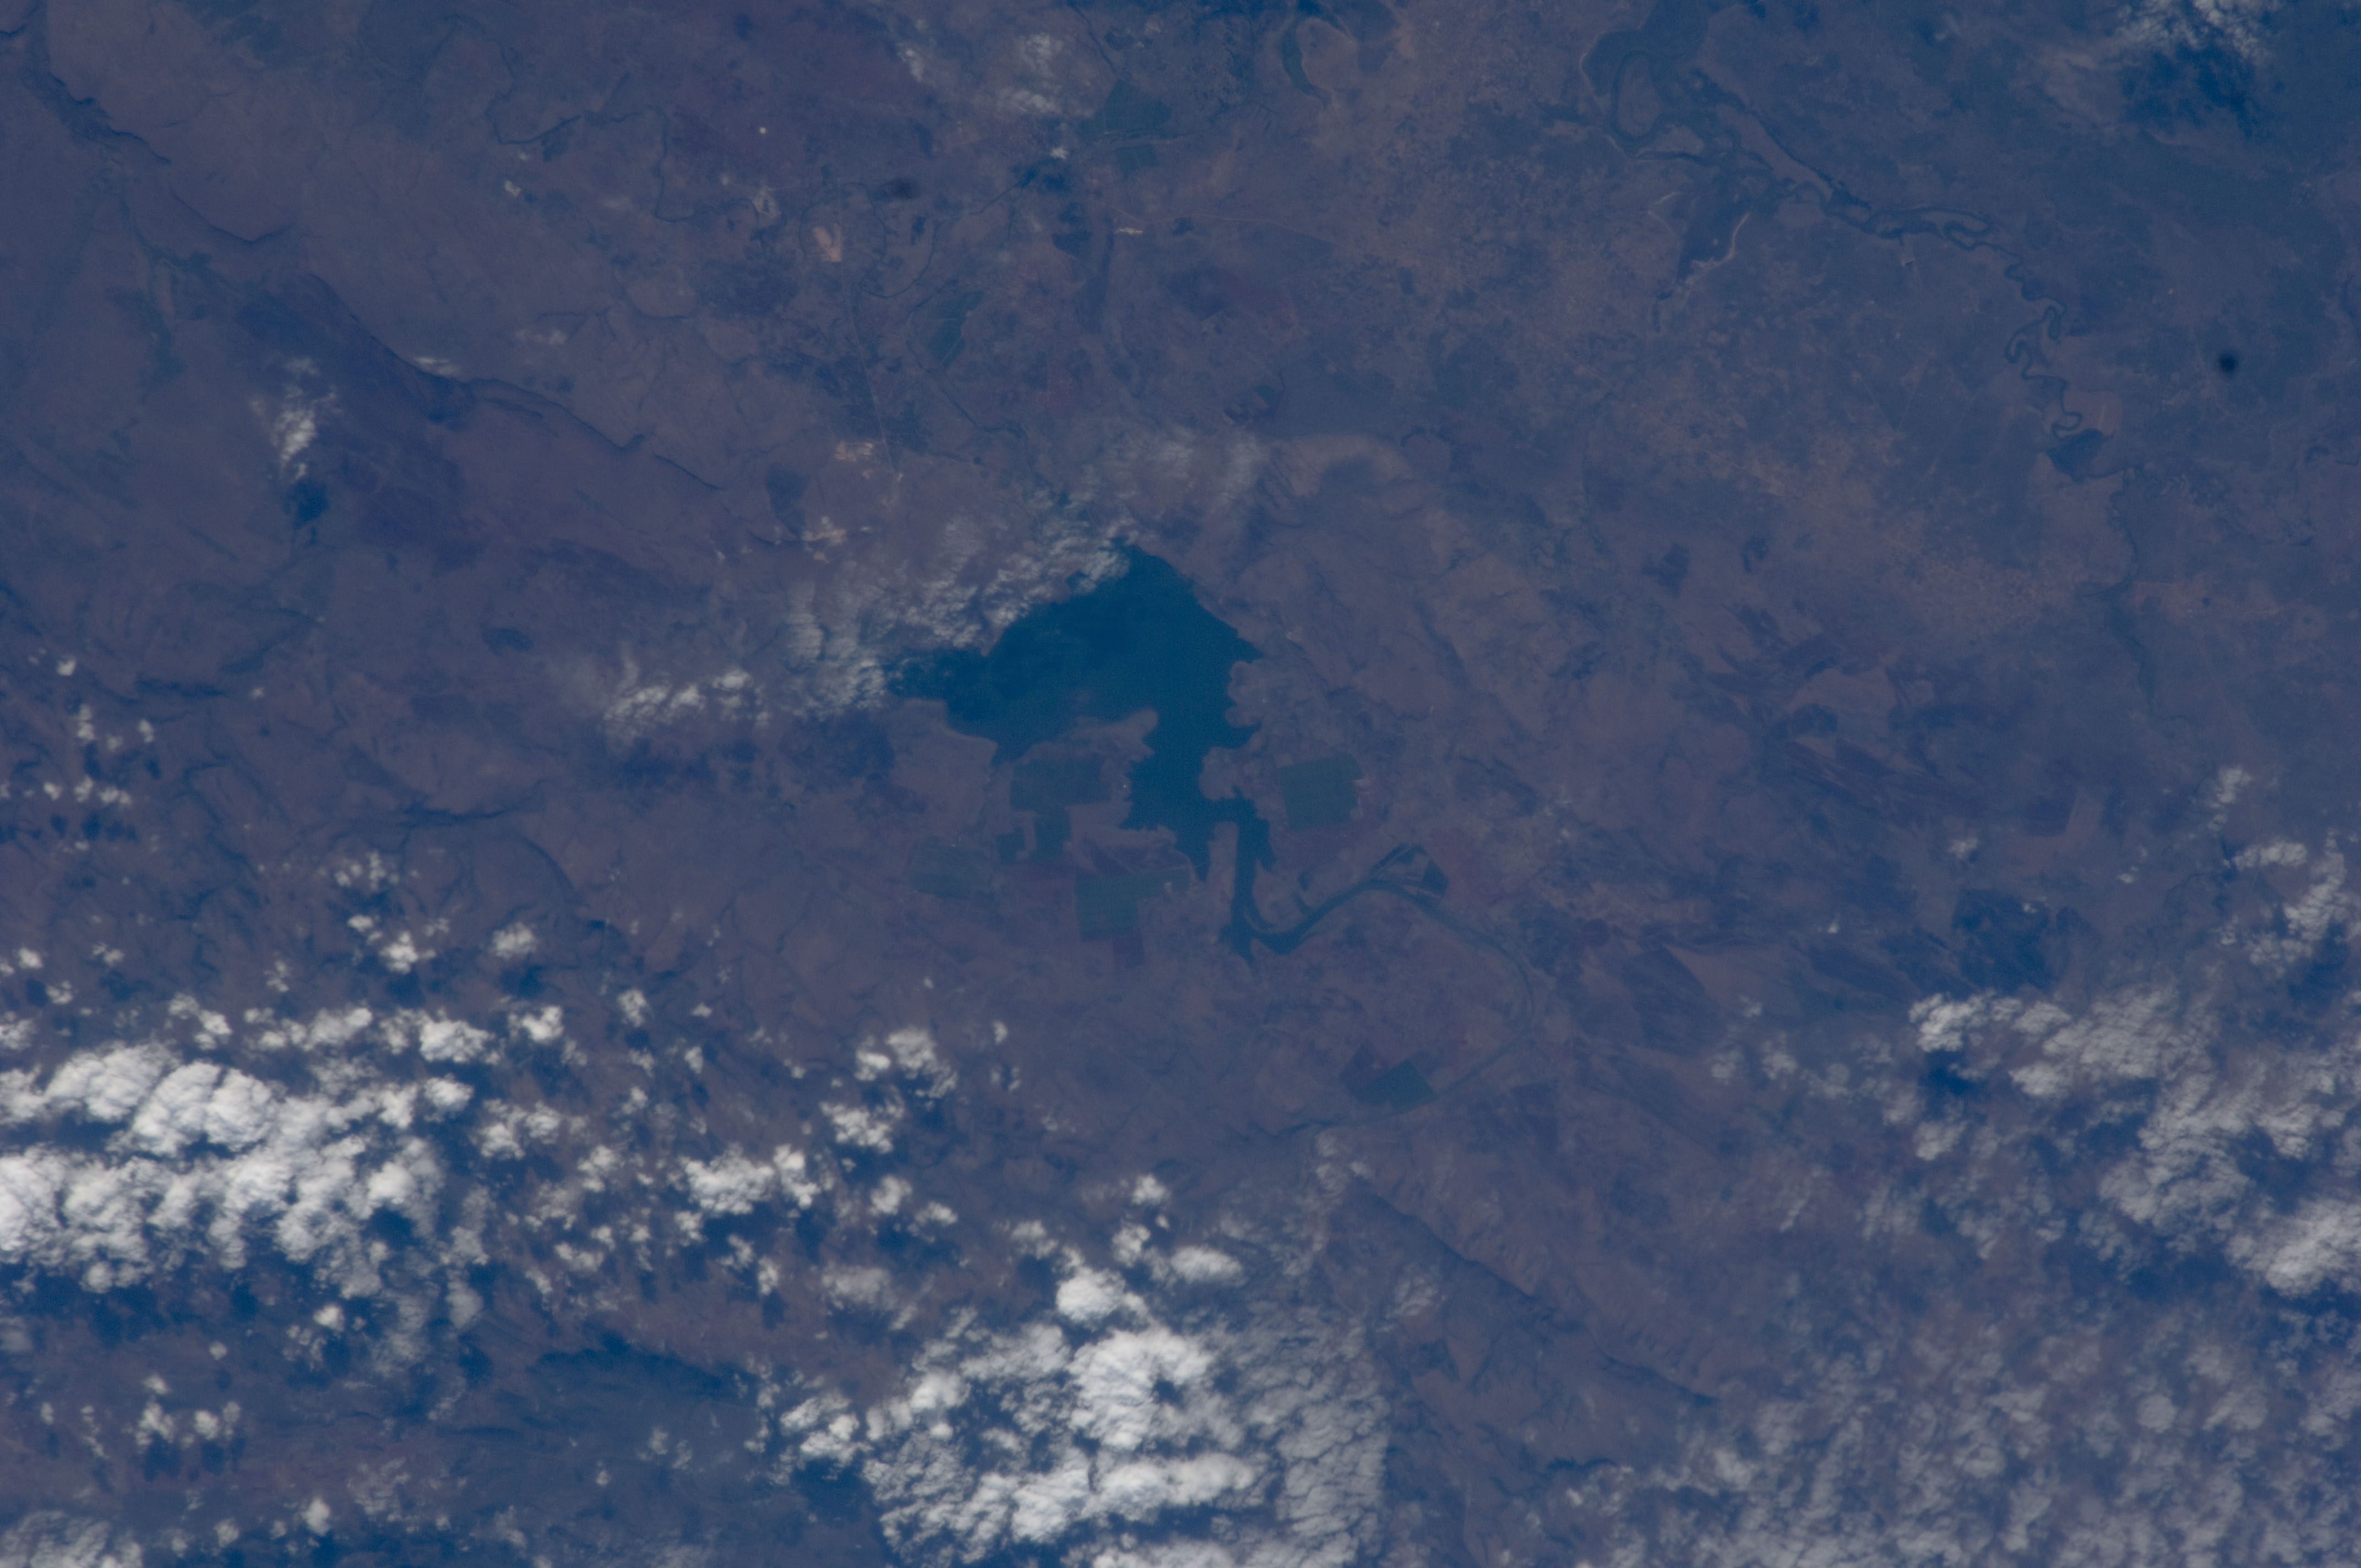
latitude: -26.1
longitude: 32.2
